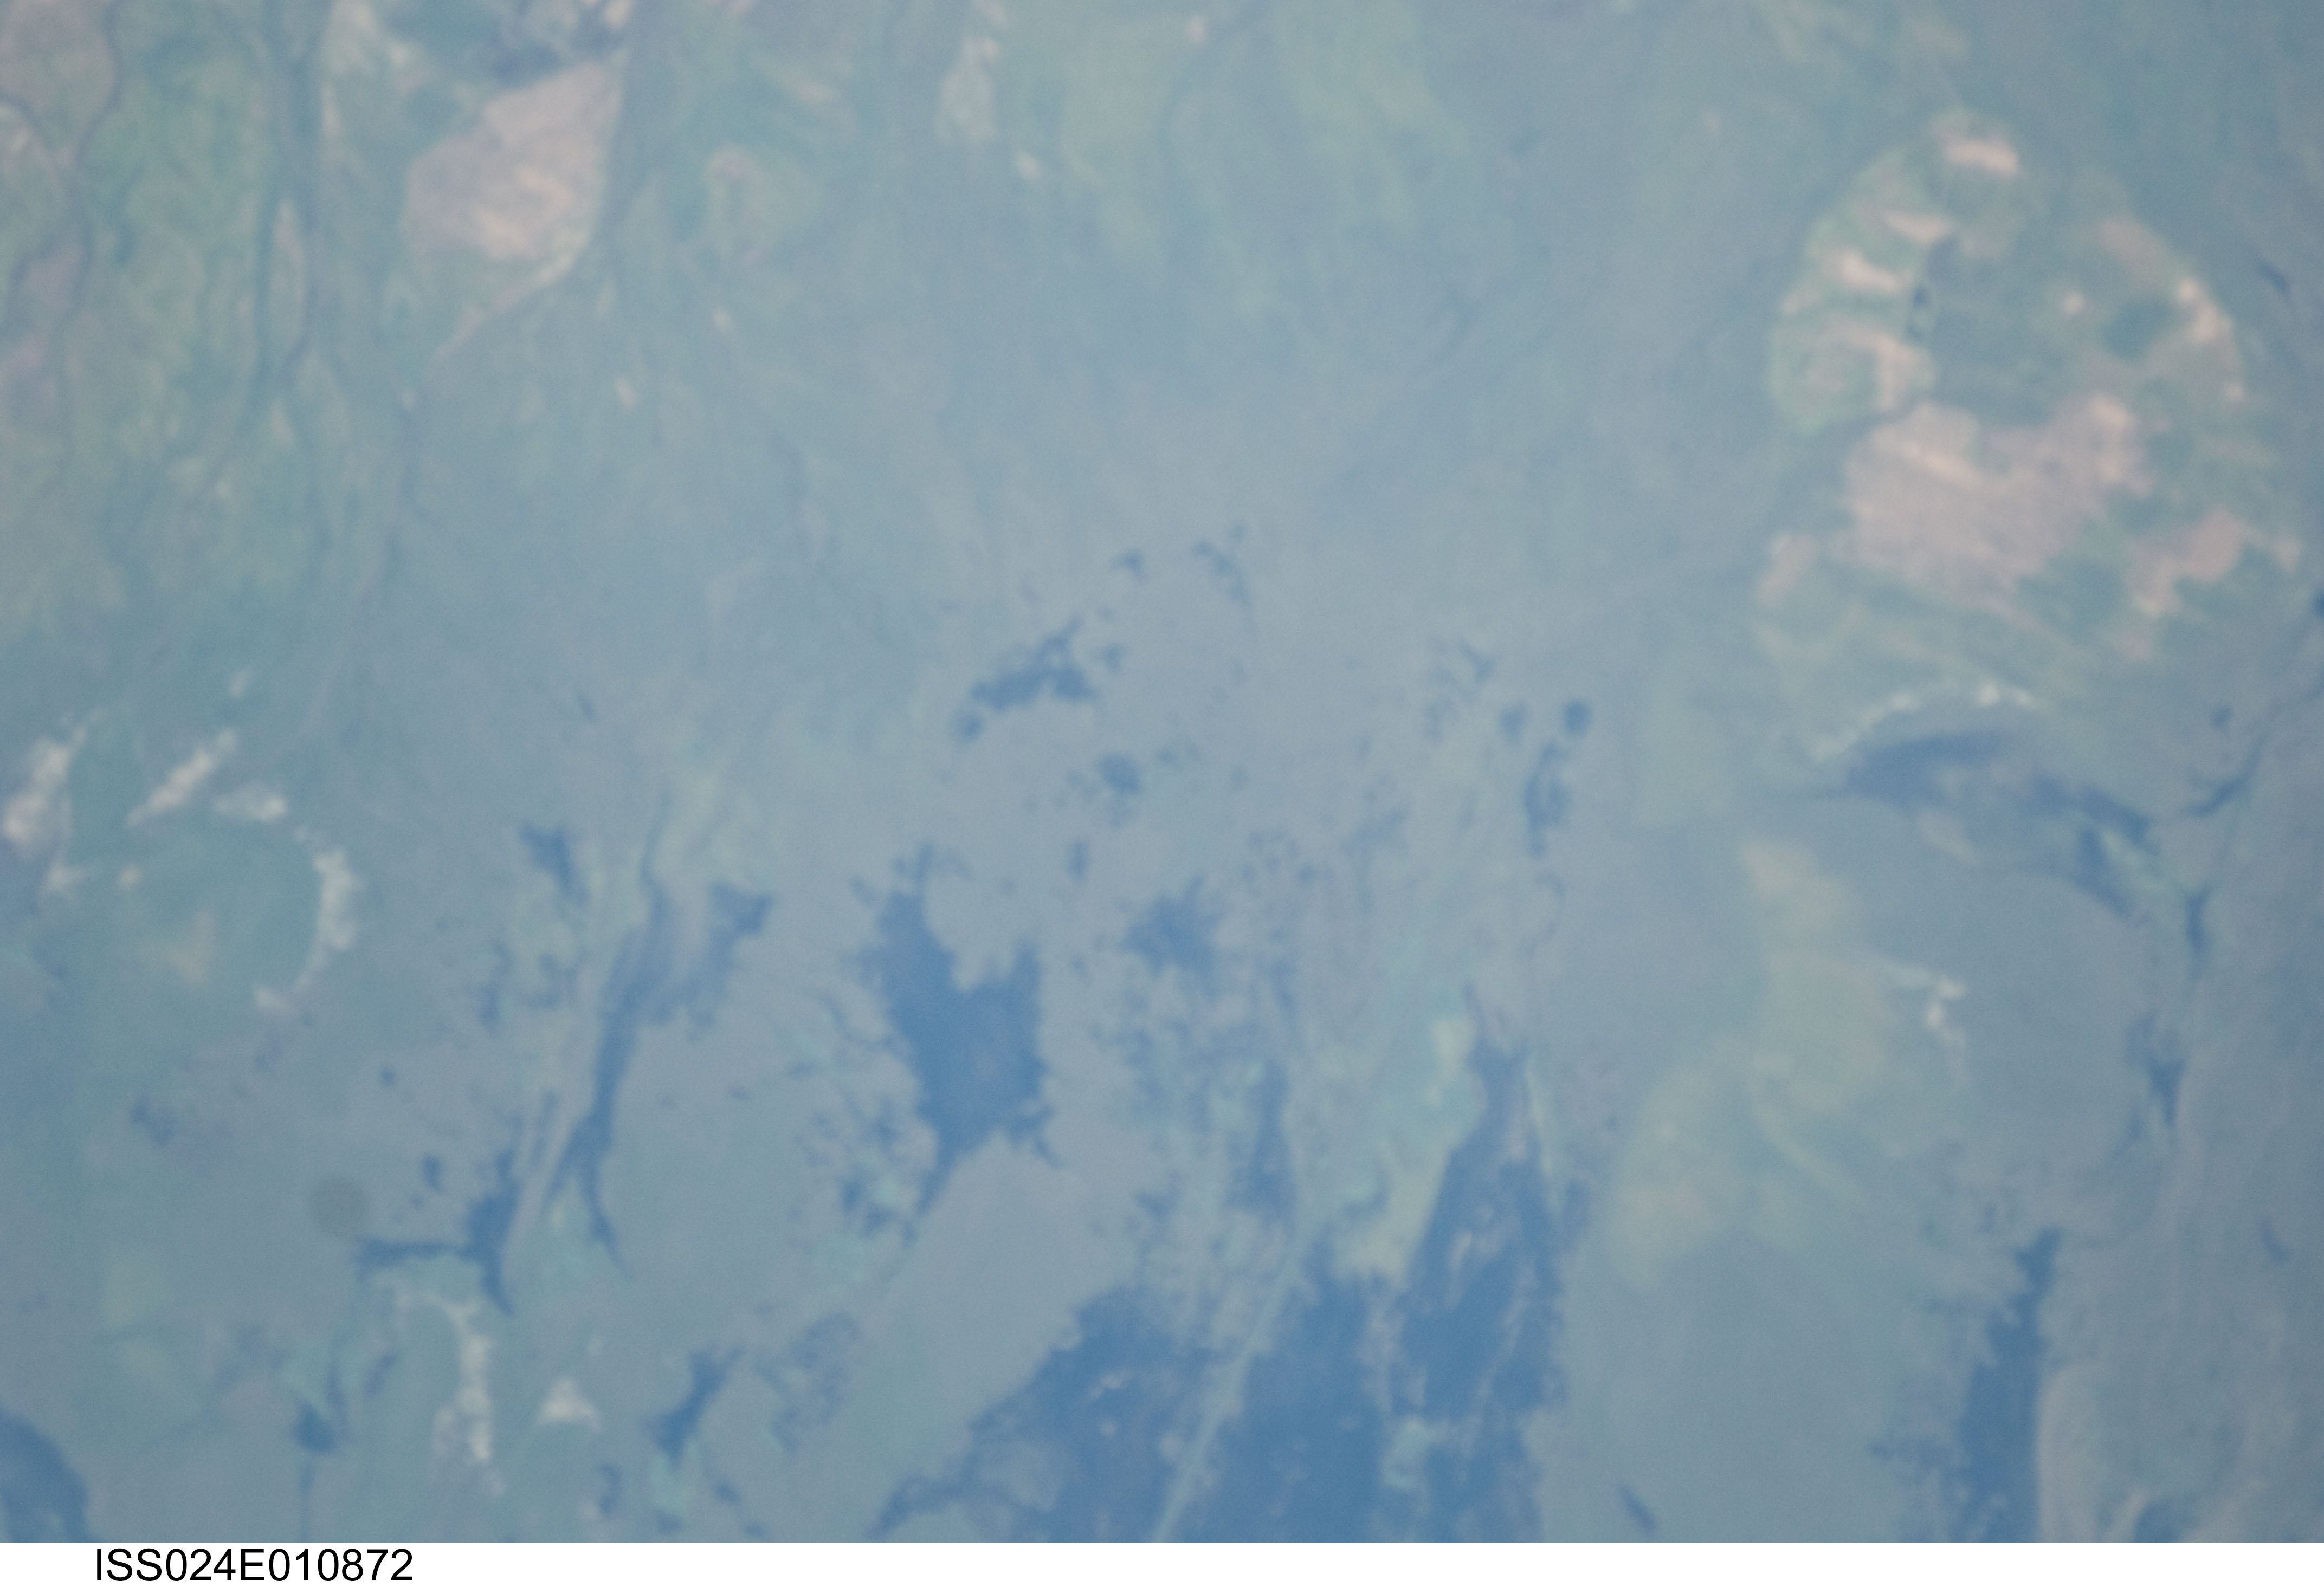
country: RUSSIAN FEDERATION
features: DRAINAGE CHANNELS ON THE VOLGA DELTA, DUNES, SOFT
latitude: 45.9
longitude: 48.5
